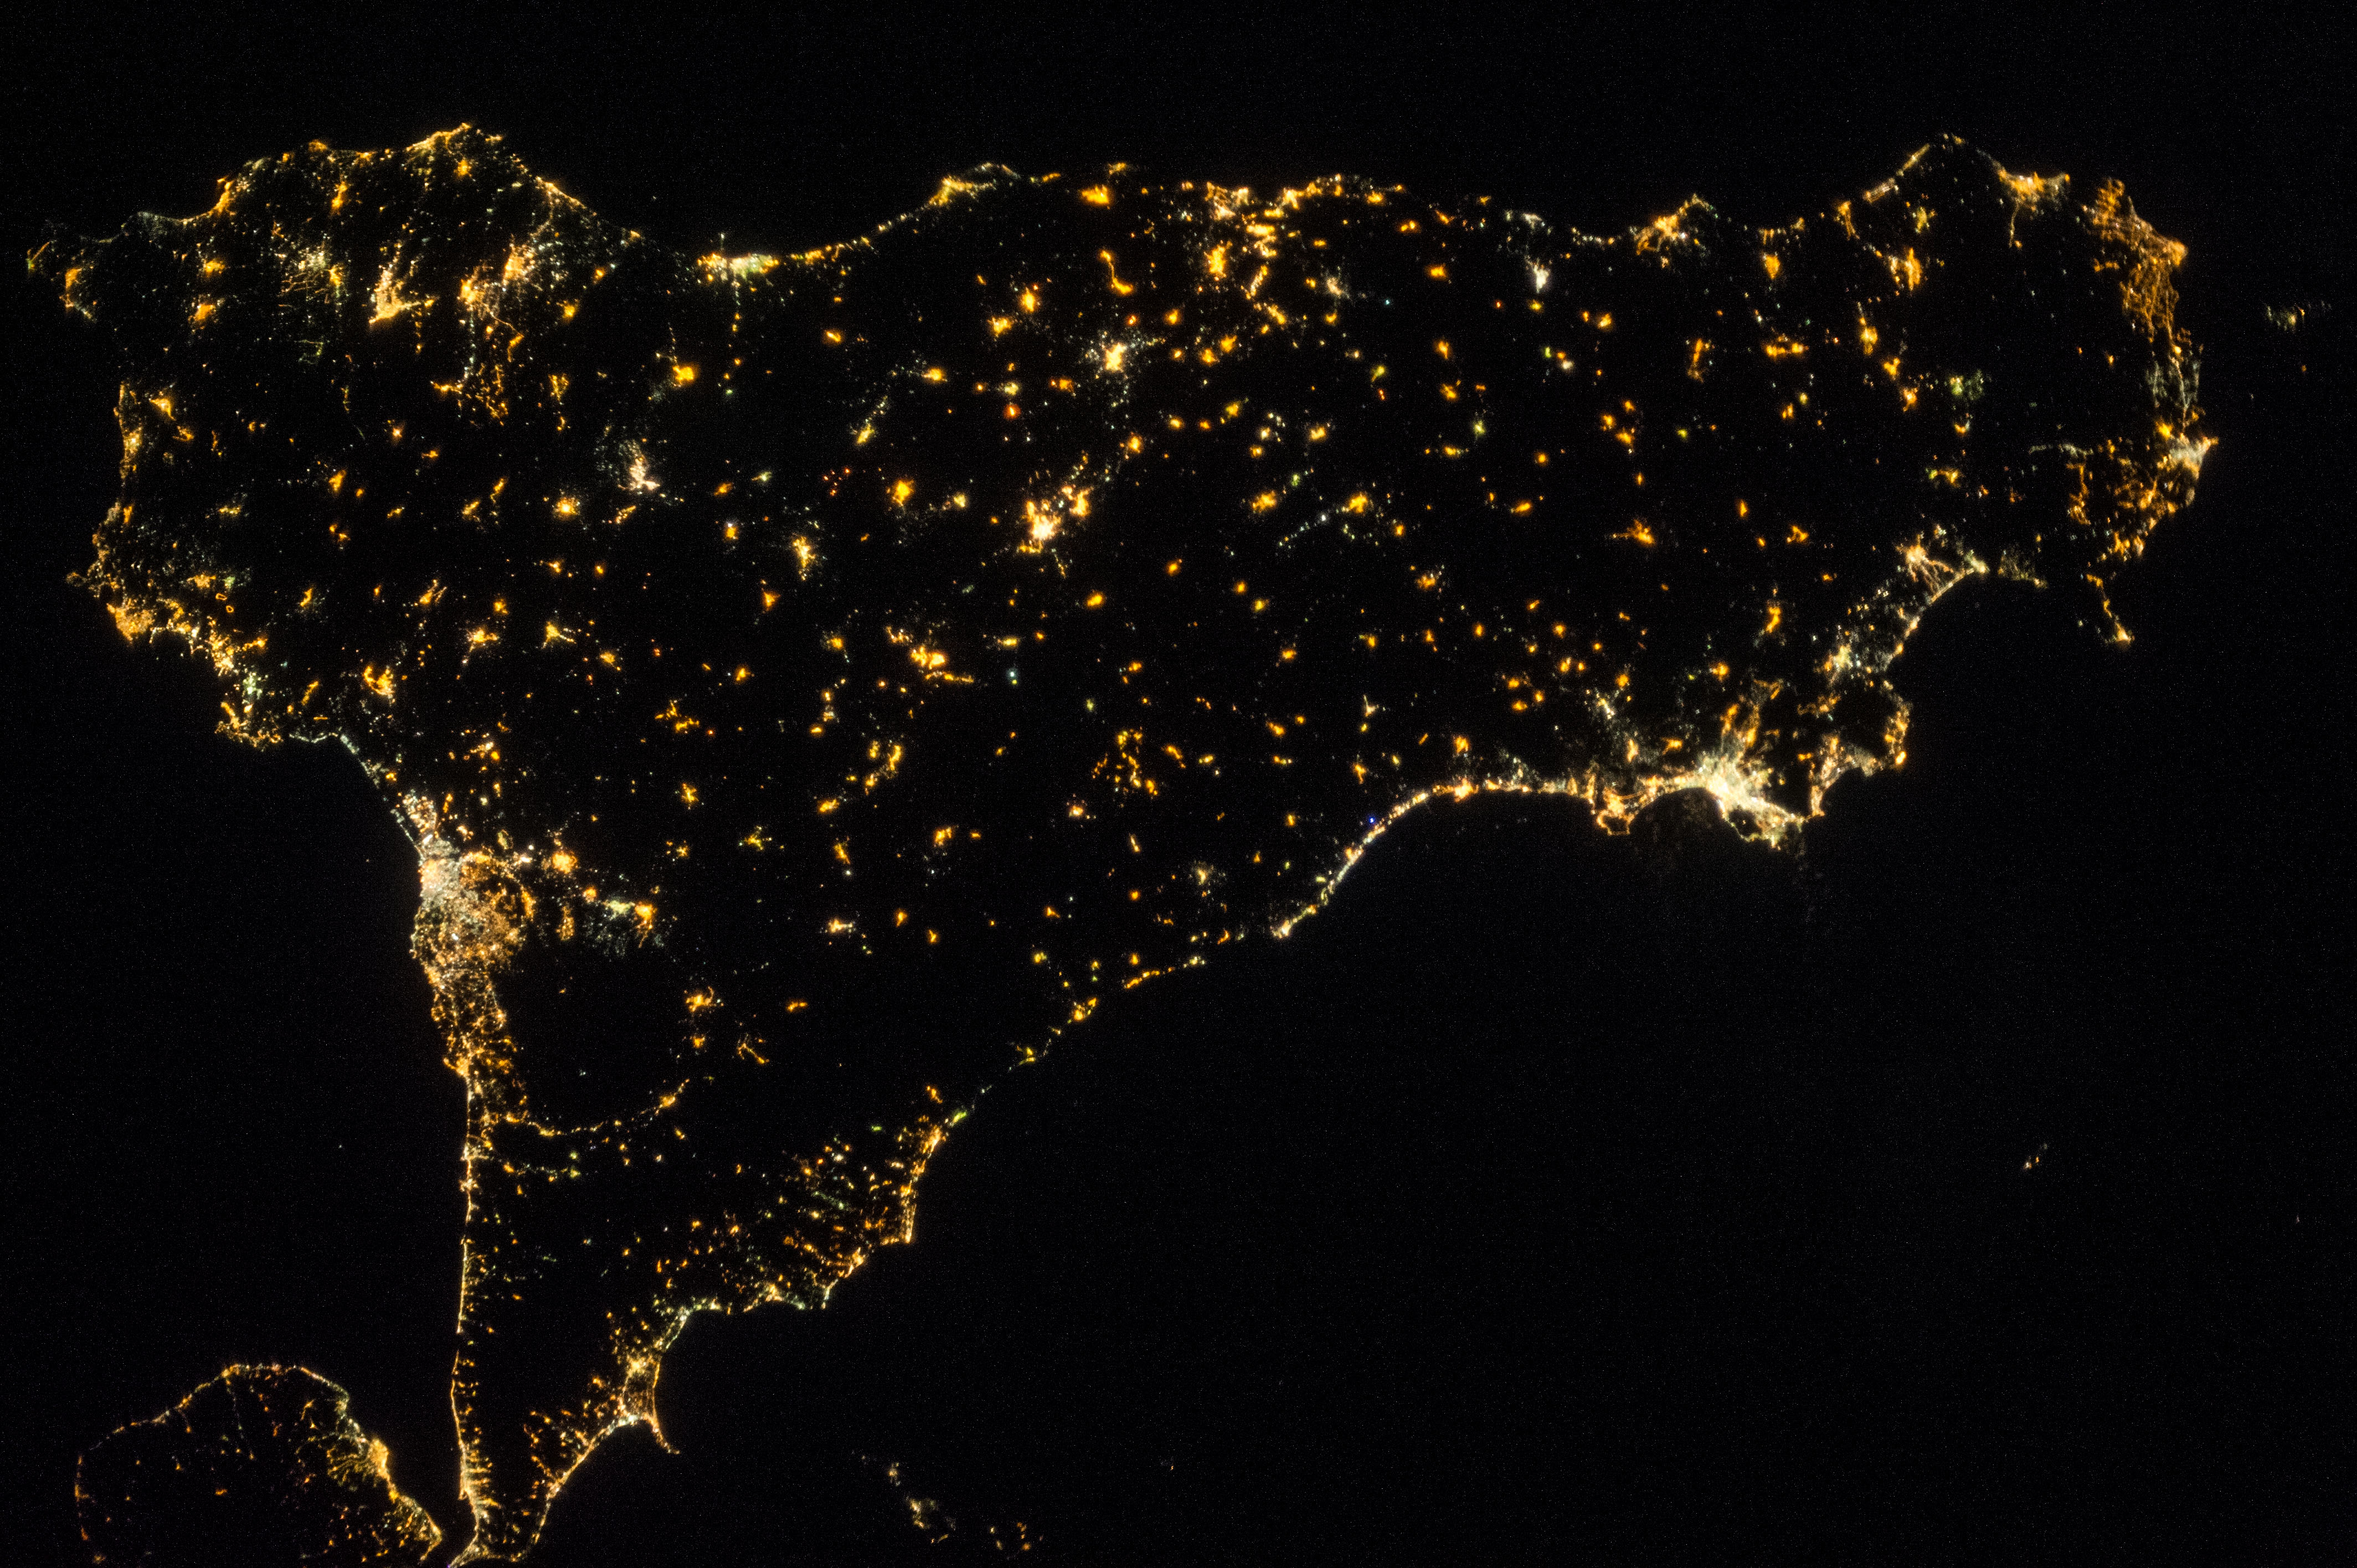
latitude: 38.1
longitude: 15.1
